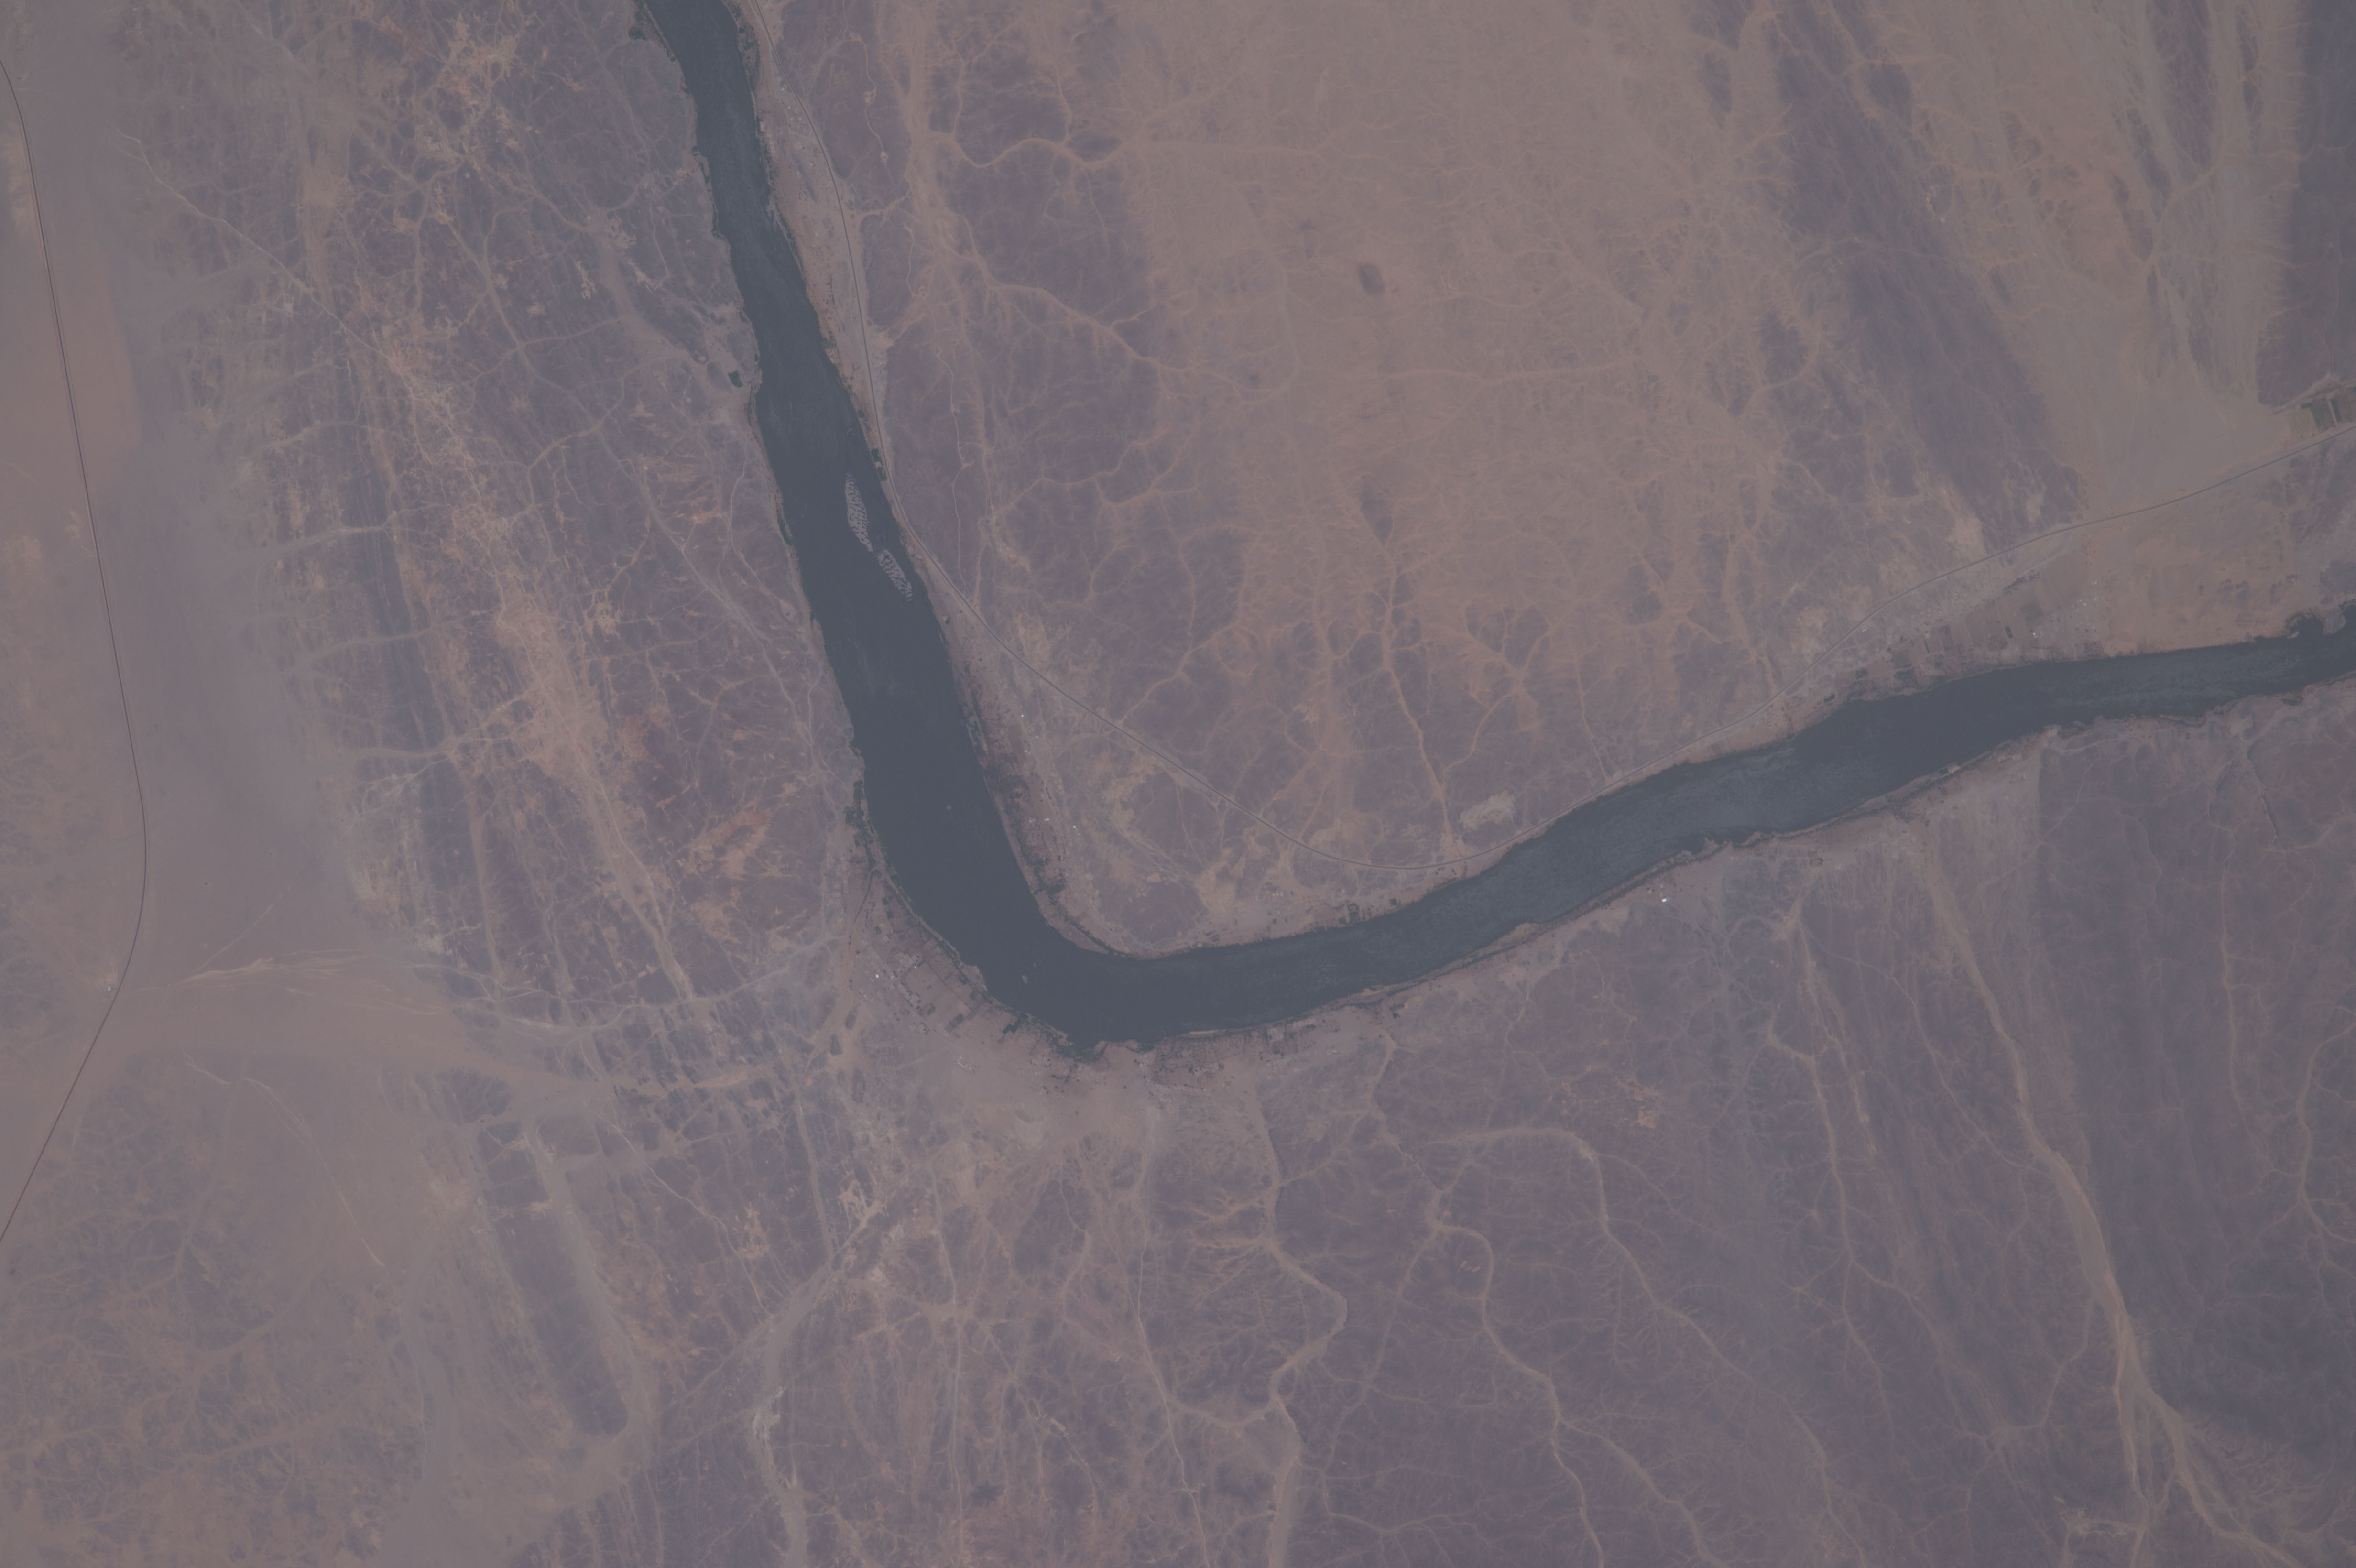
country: SUDAN
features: NUBIAN DESERT, NILE RIVER, NORTHERN, KOYA
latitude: 20.4
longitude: 30.4
